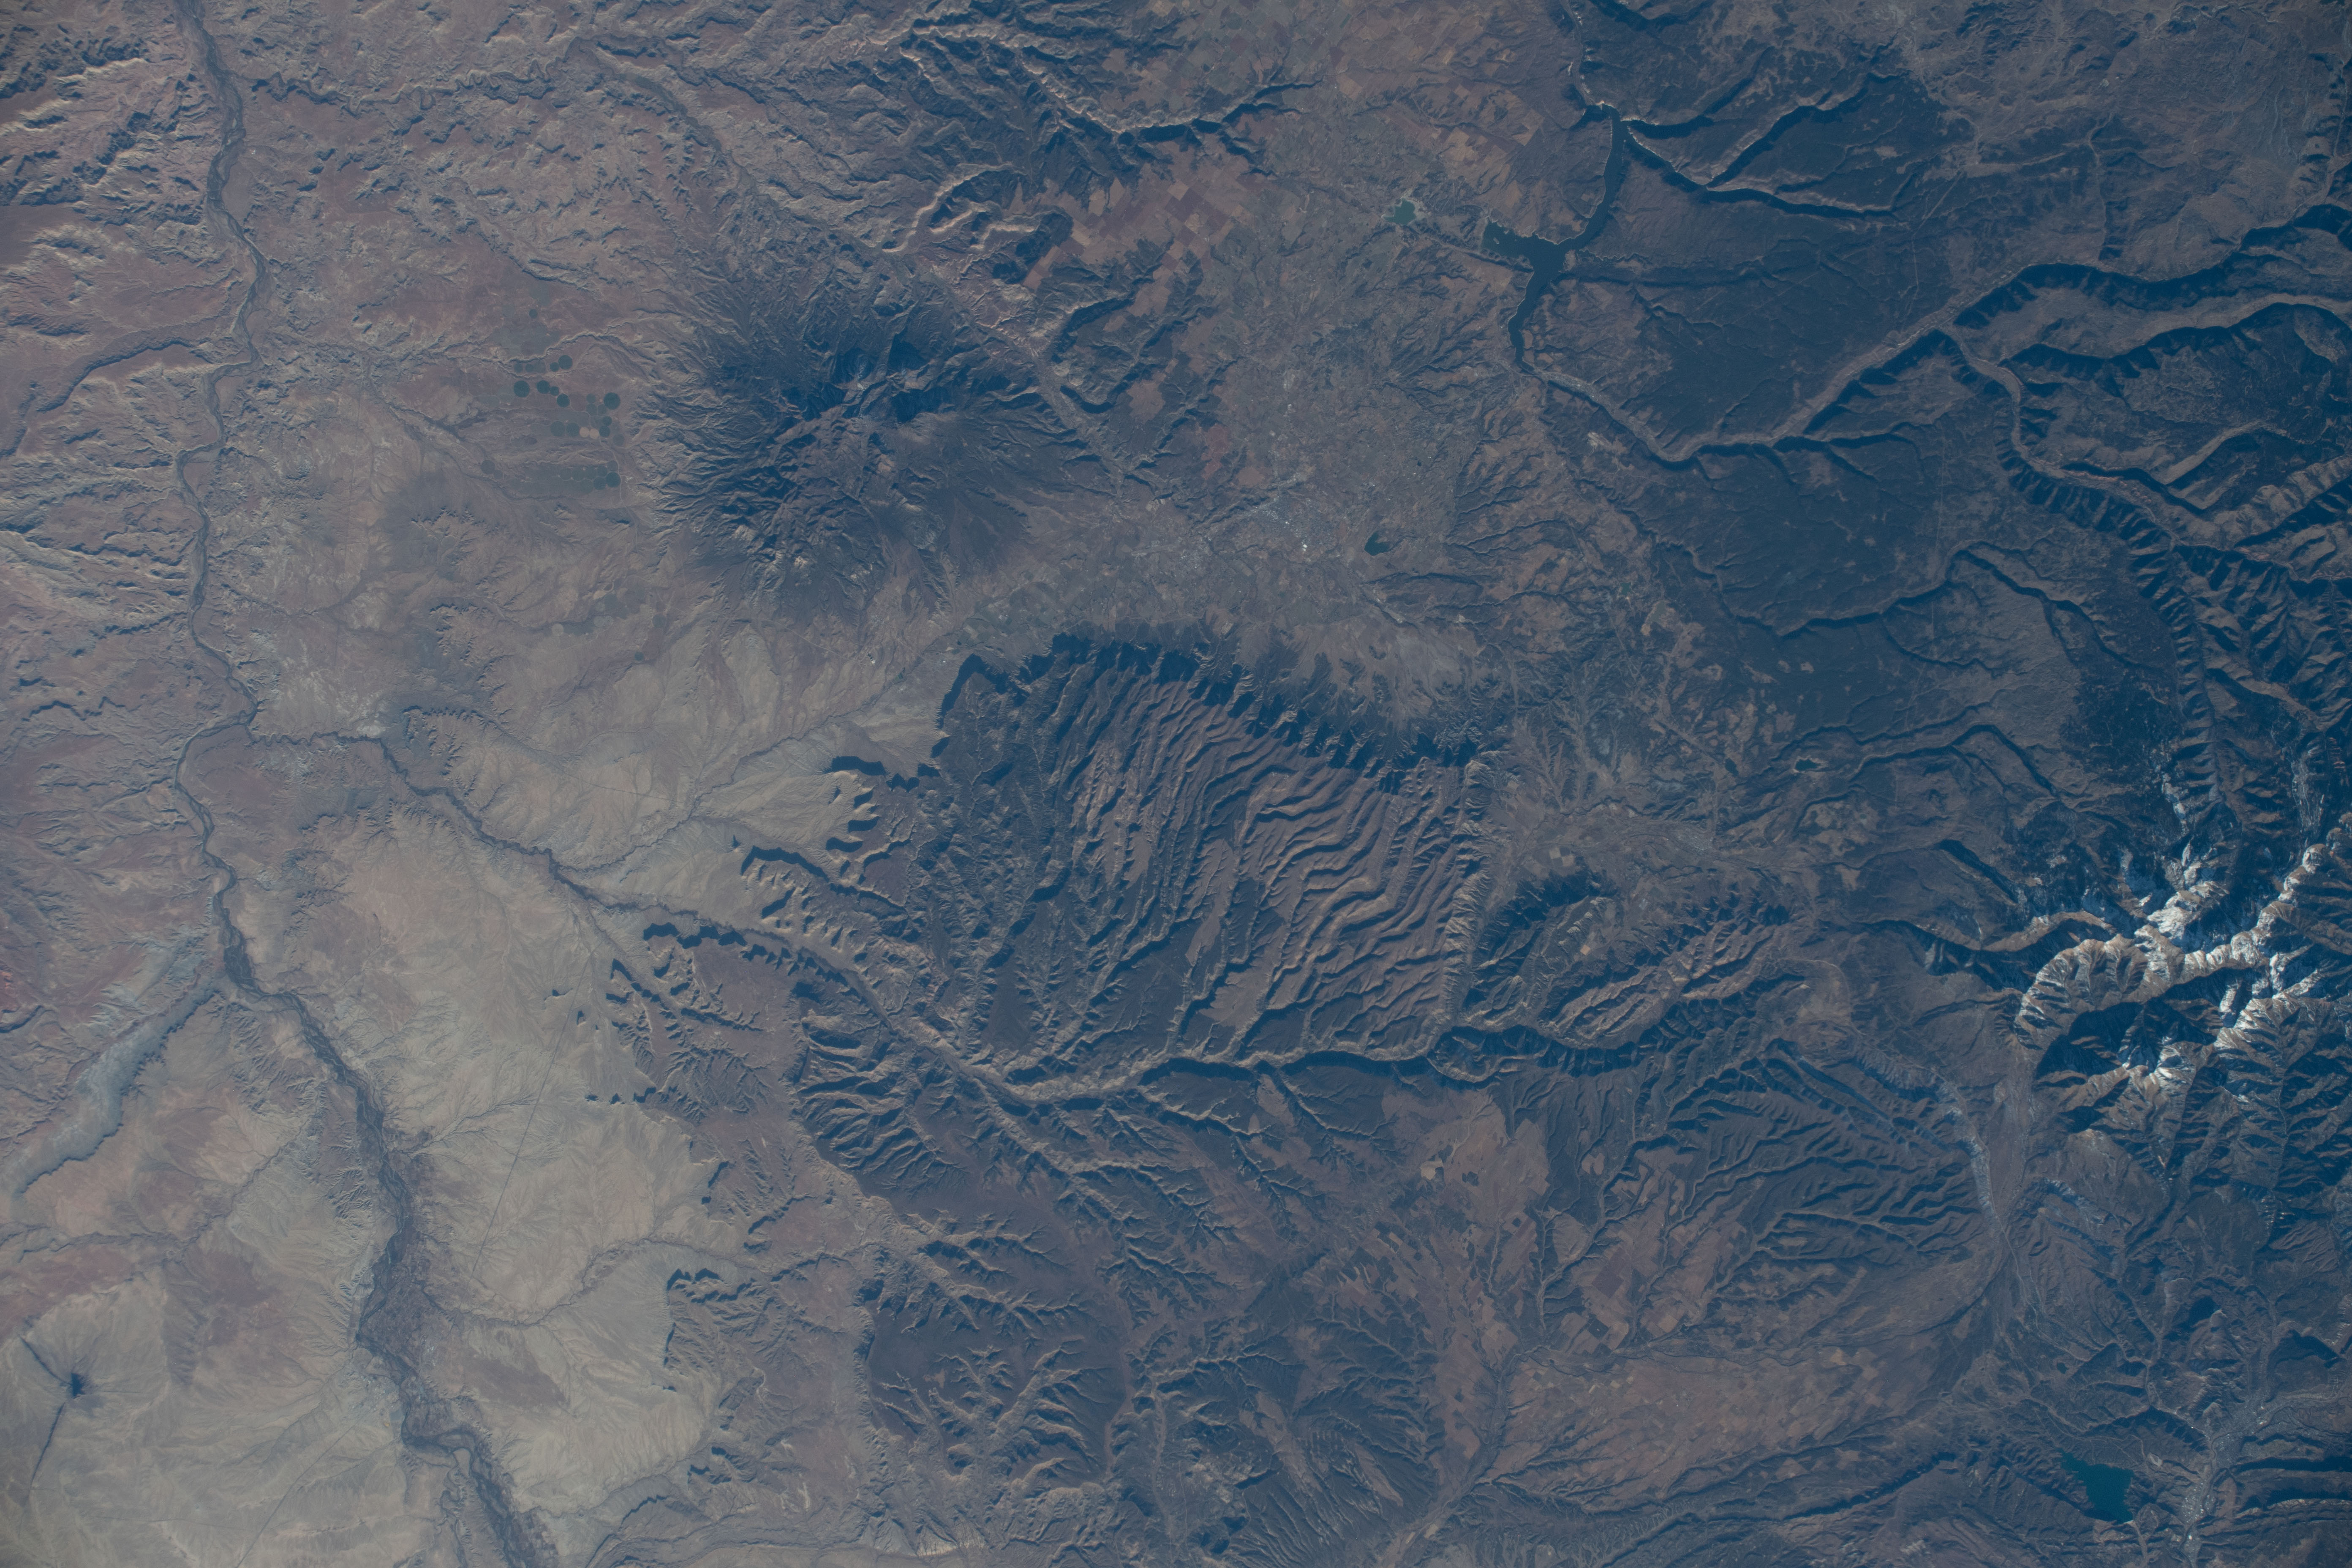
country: USA-COLORADO
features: HESPERUS MOUNTAIN, PARK PEAK, MONUMENT ROCK, NIPPLE MOUNTAIN, UTE PEAK
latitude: 37.2
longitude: -108.6
